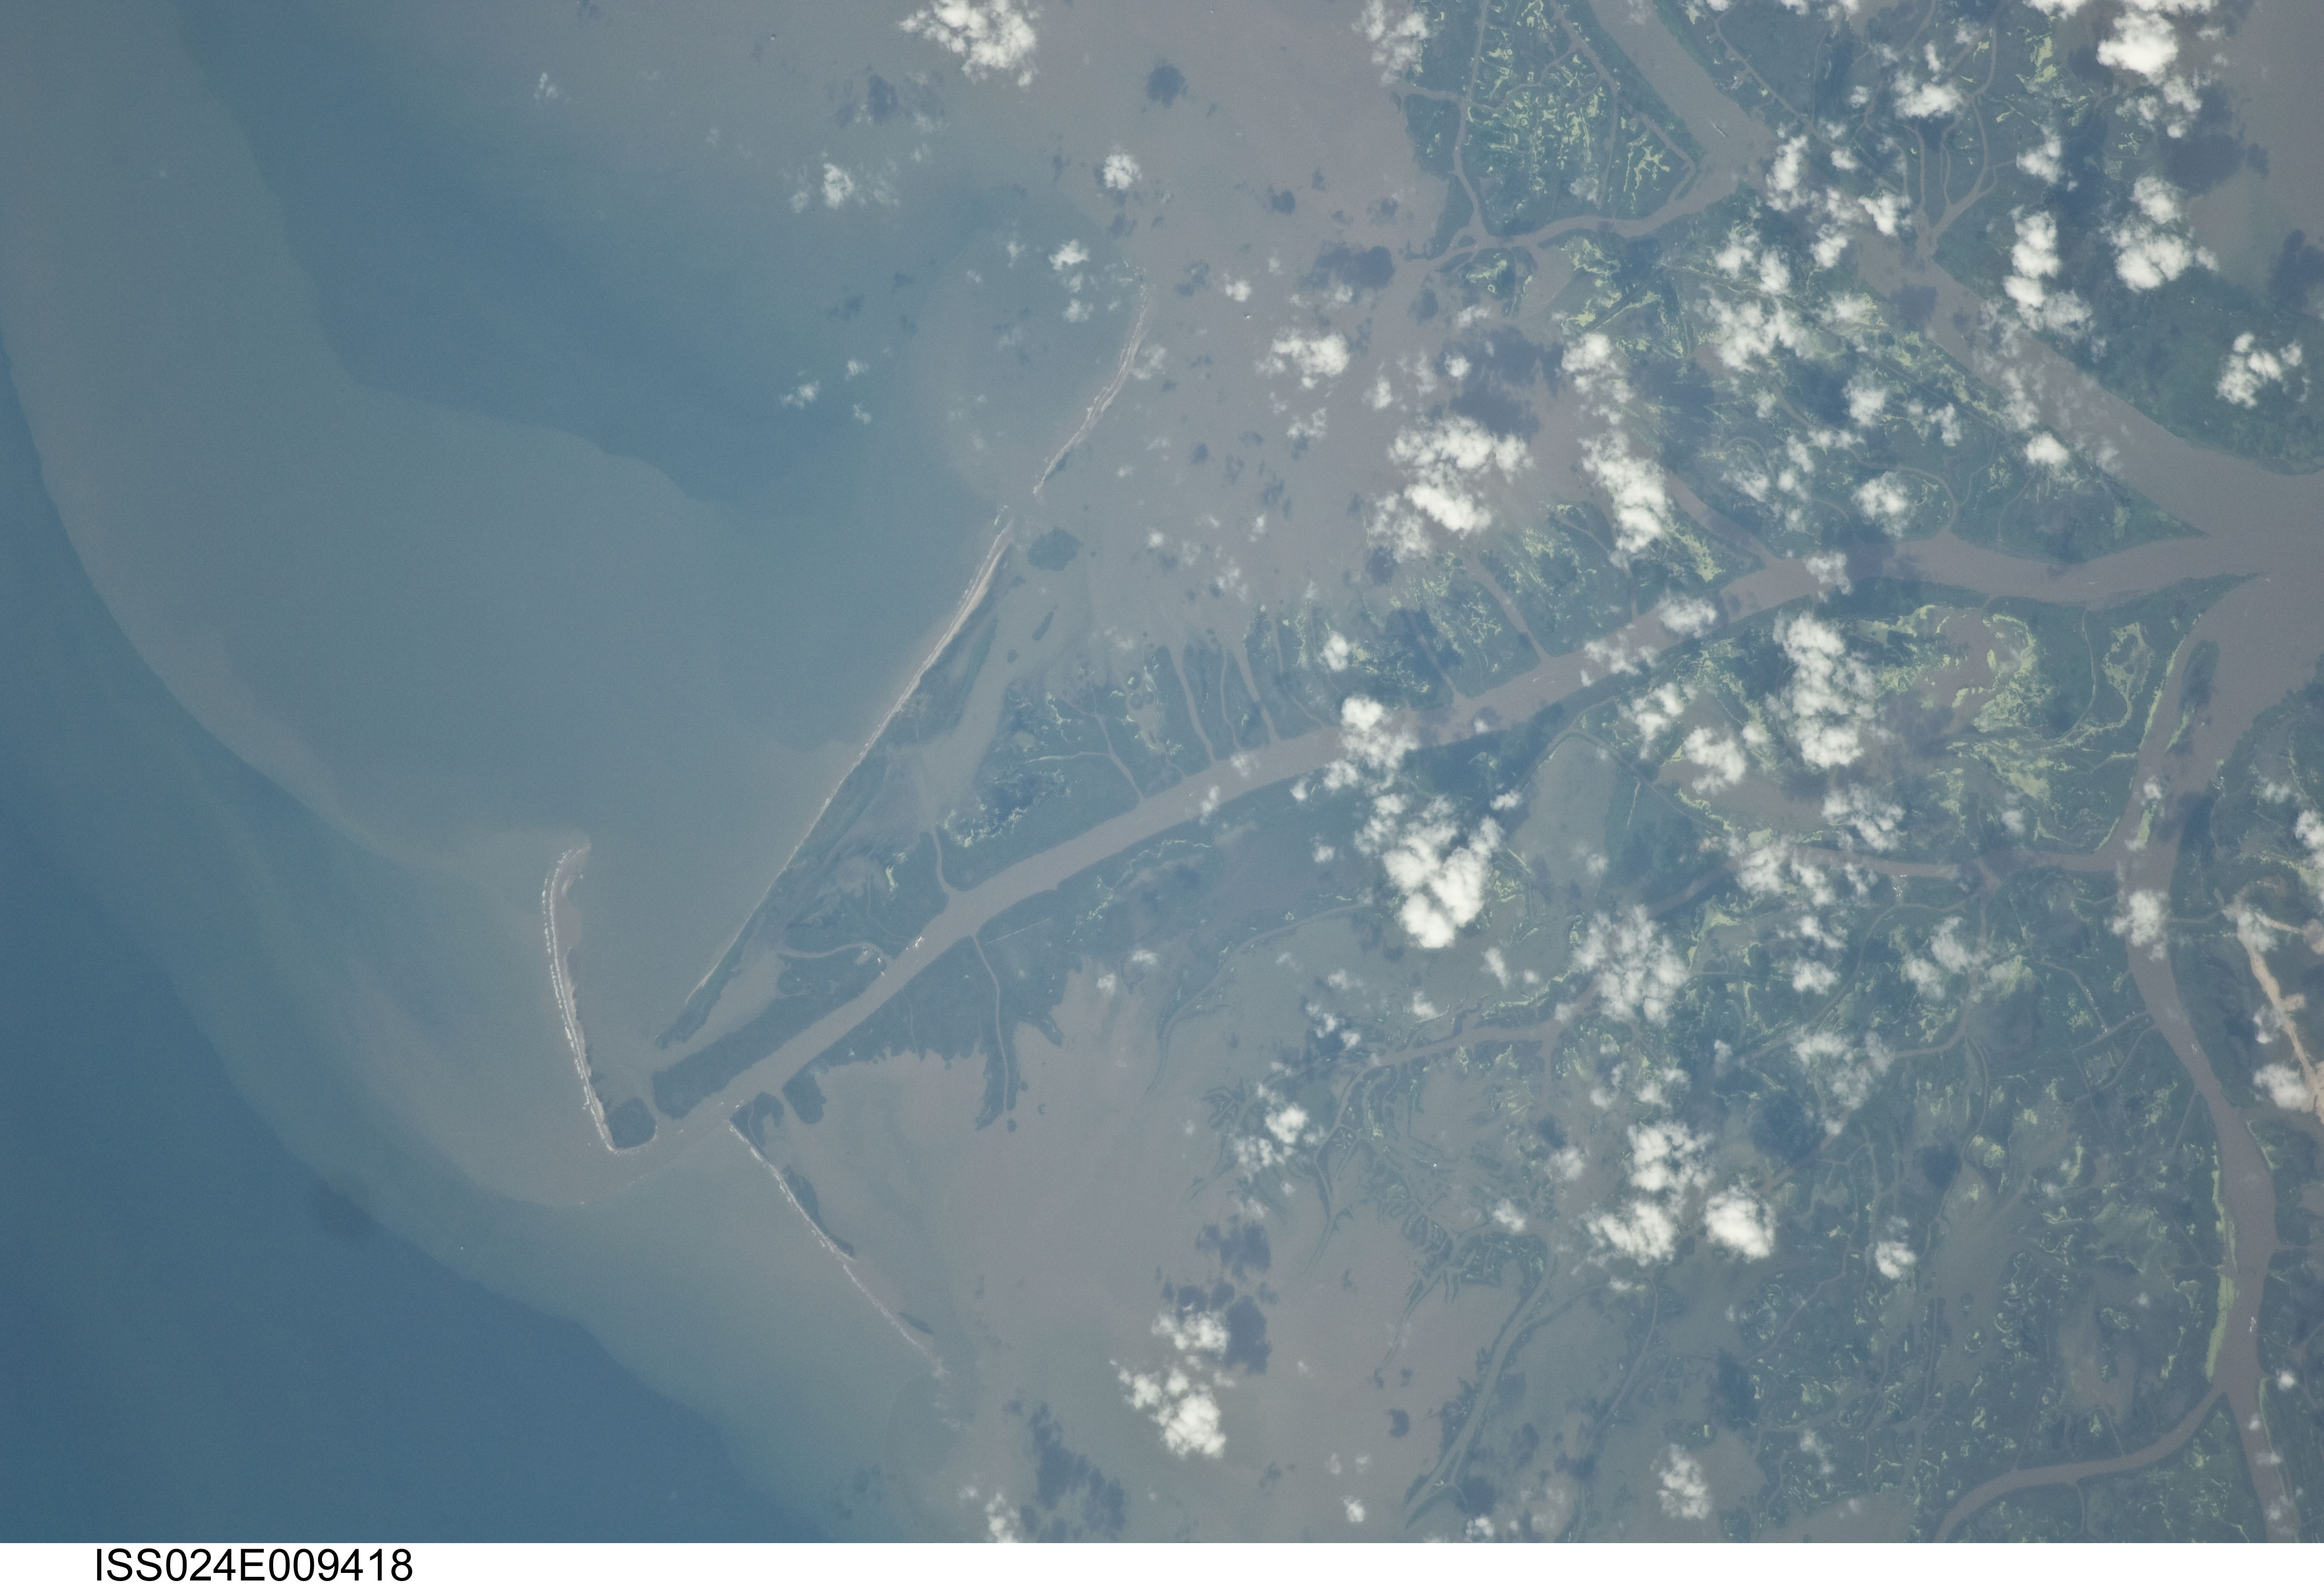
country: USA-LOUISIANA
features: SOUTH PASS OF MISSISSIPPI R. DELTA, MARSH, SED., CHANNELS
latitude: 29.0
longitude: -89.2
